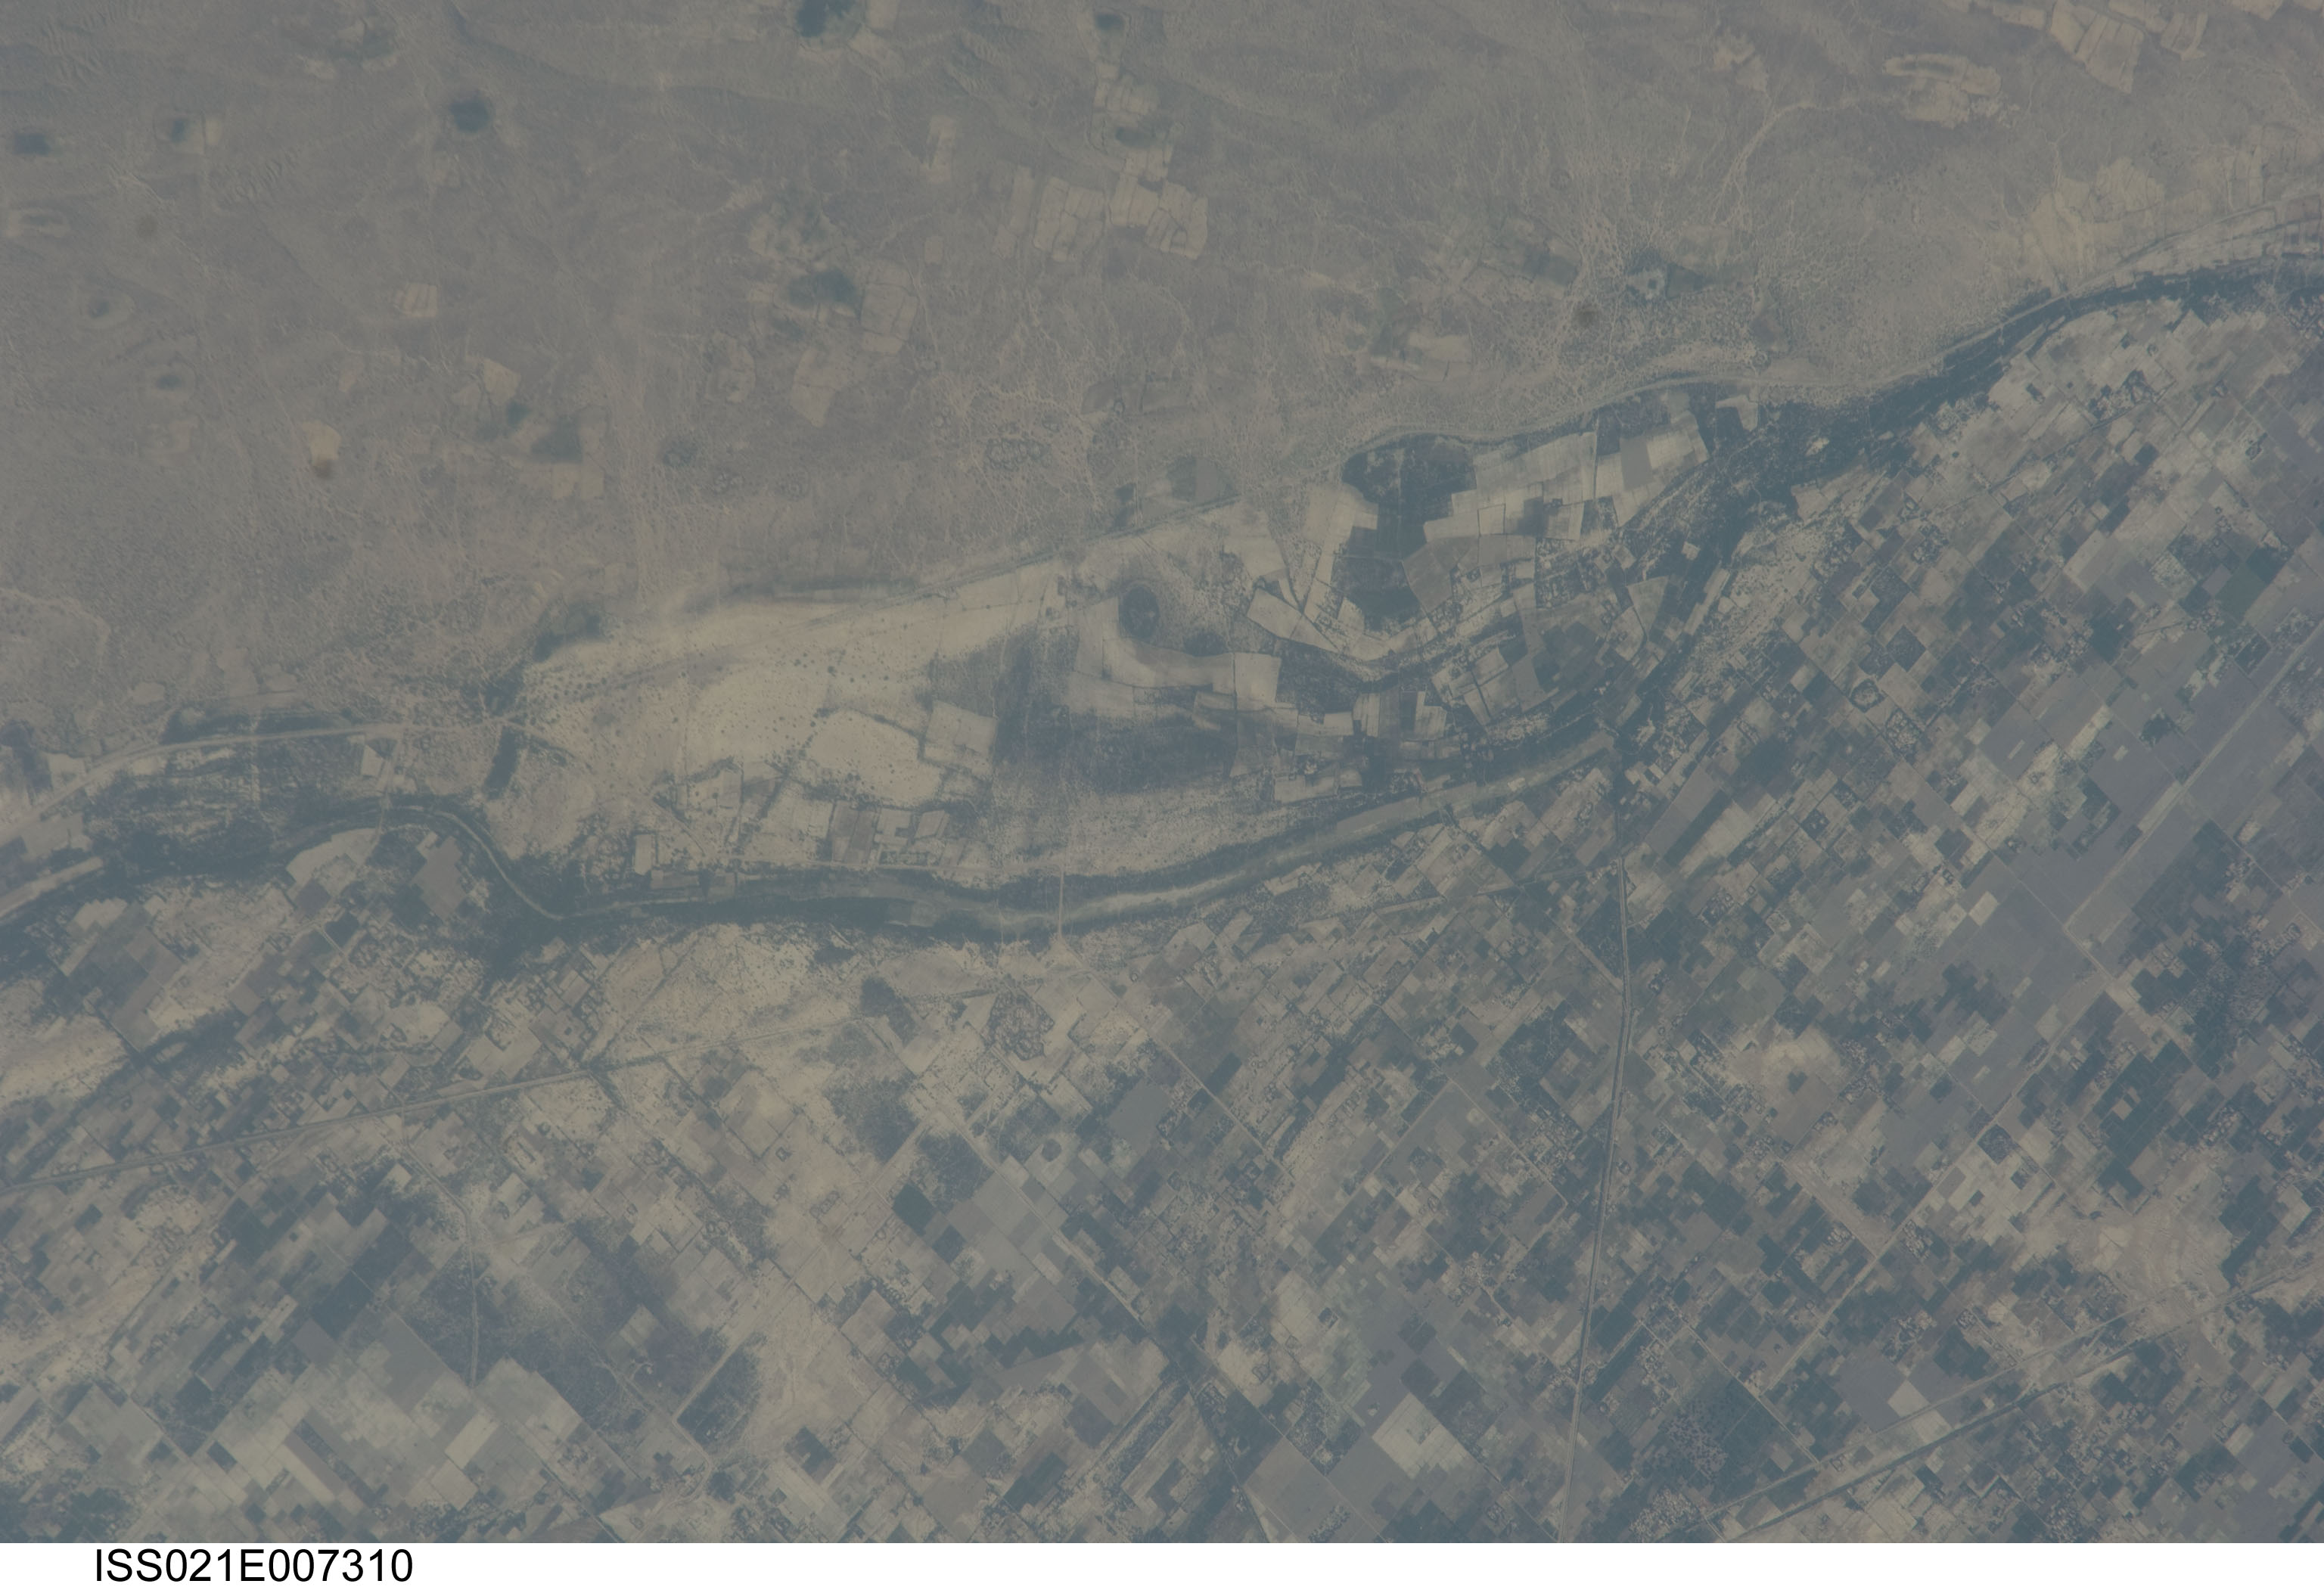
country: PAKISTAN
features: HEDO,NOHTUN JO GOTH
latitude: 25.0
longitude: 69.5
